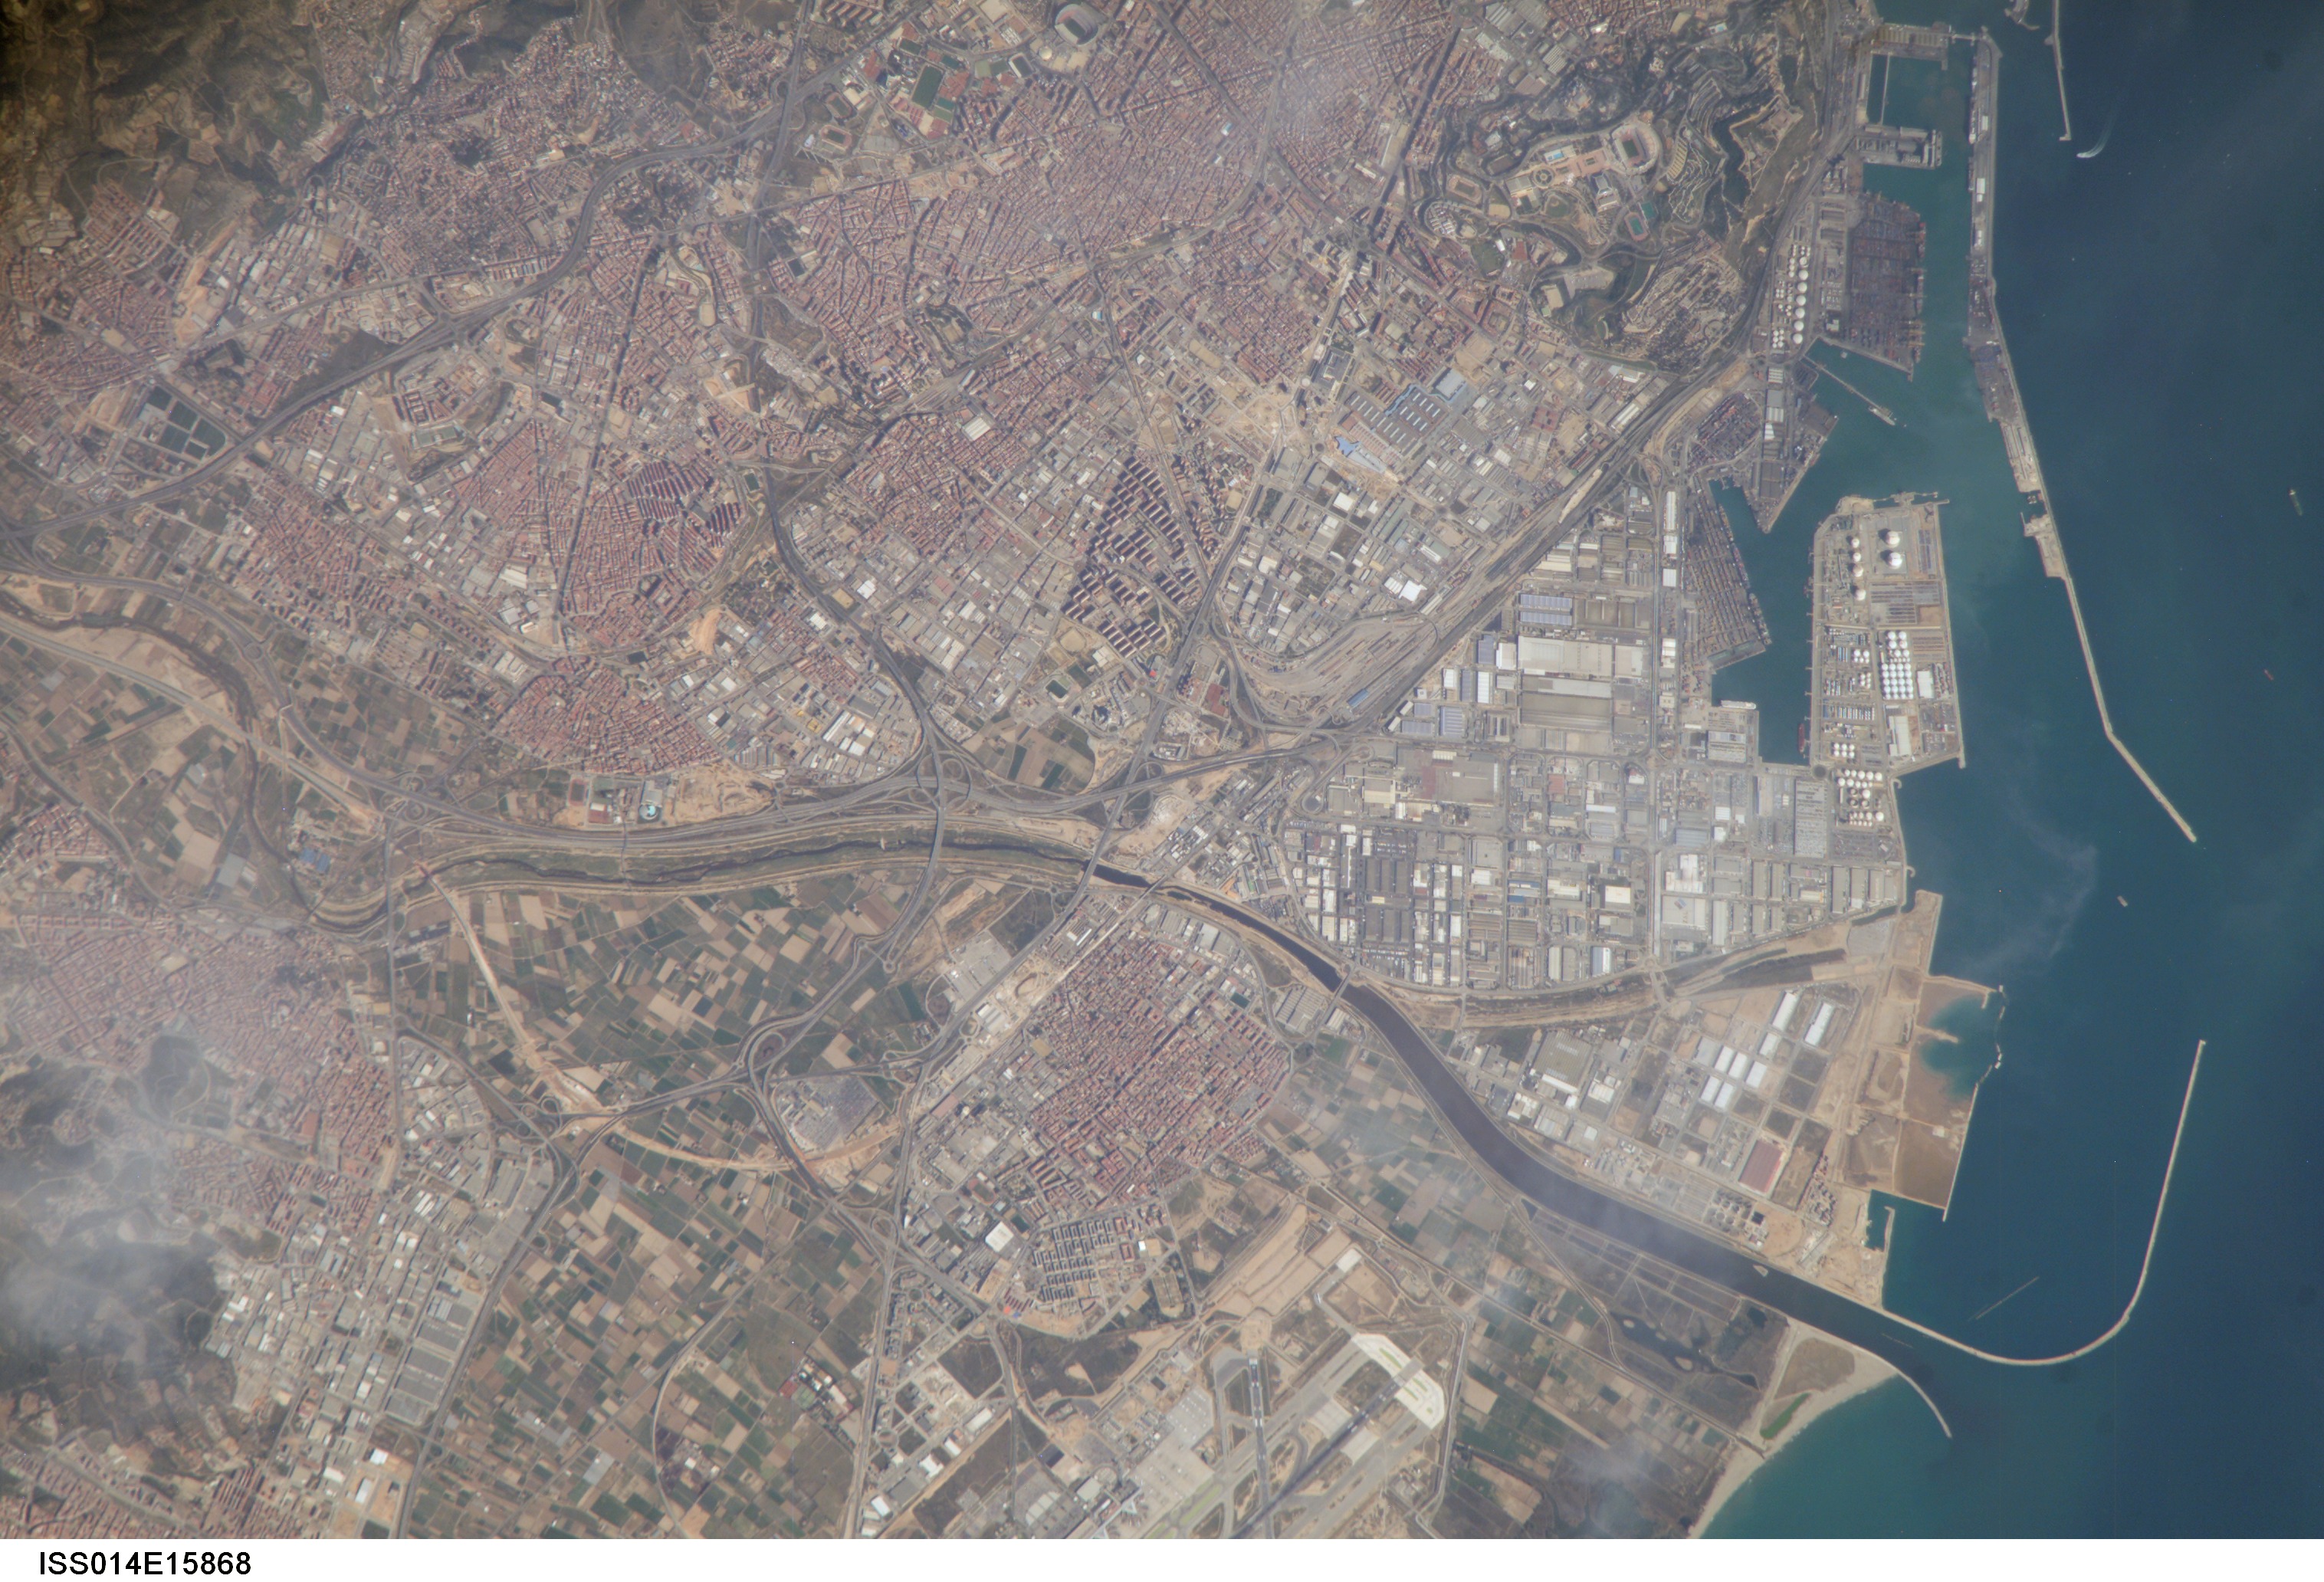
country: SPAIN
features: SW. BARCELONA, HARBOR, RIVER
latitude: 41.4
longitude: 2.1
